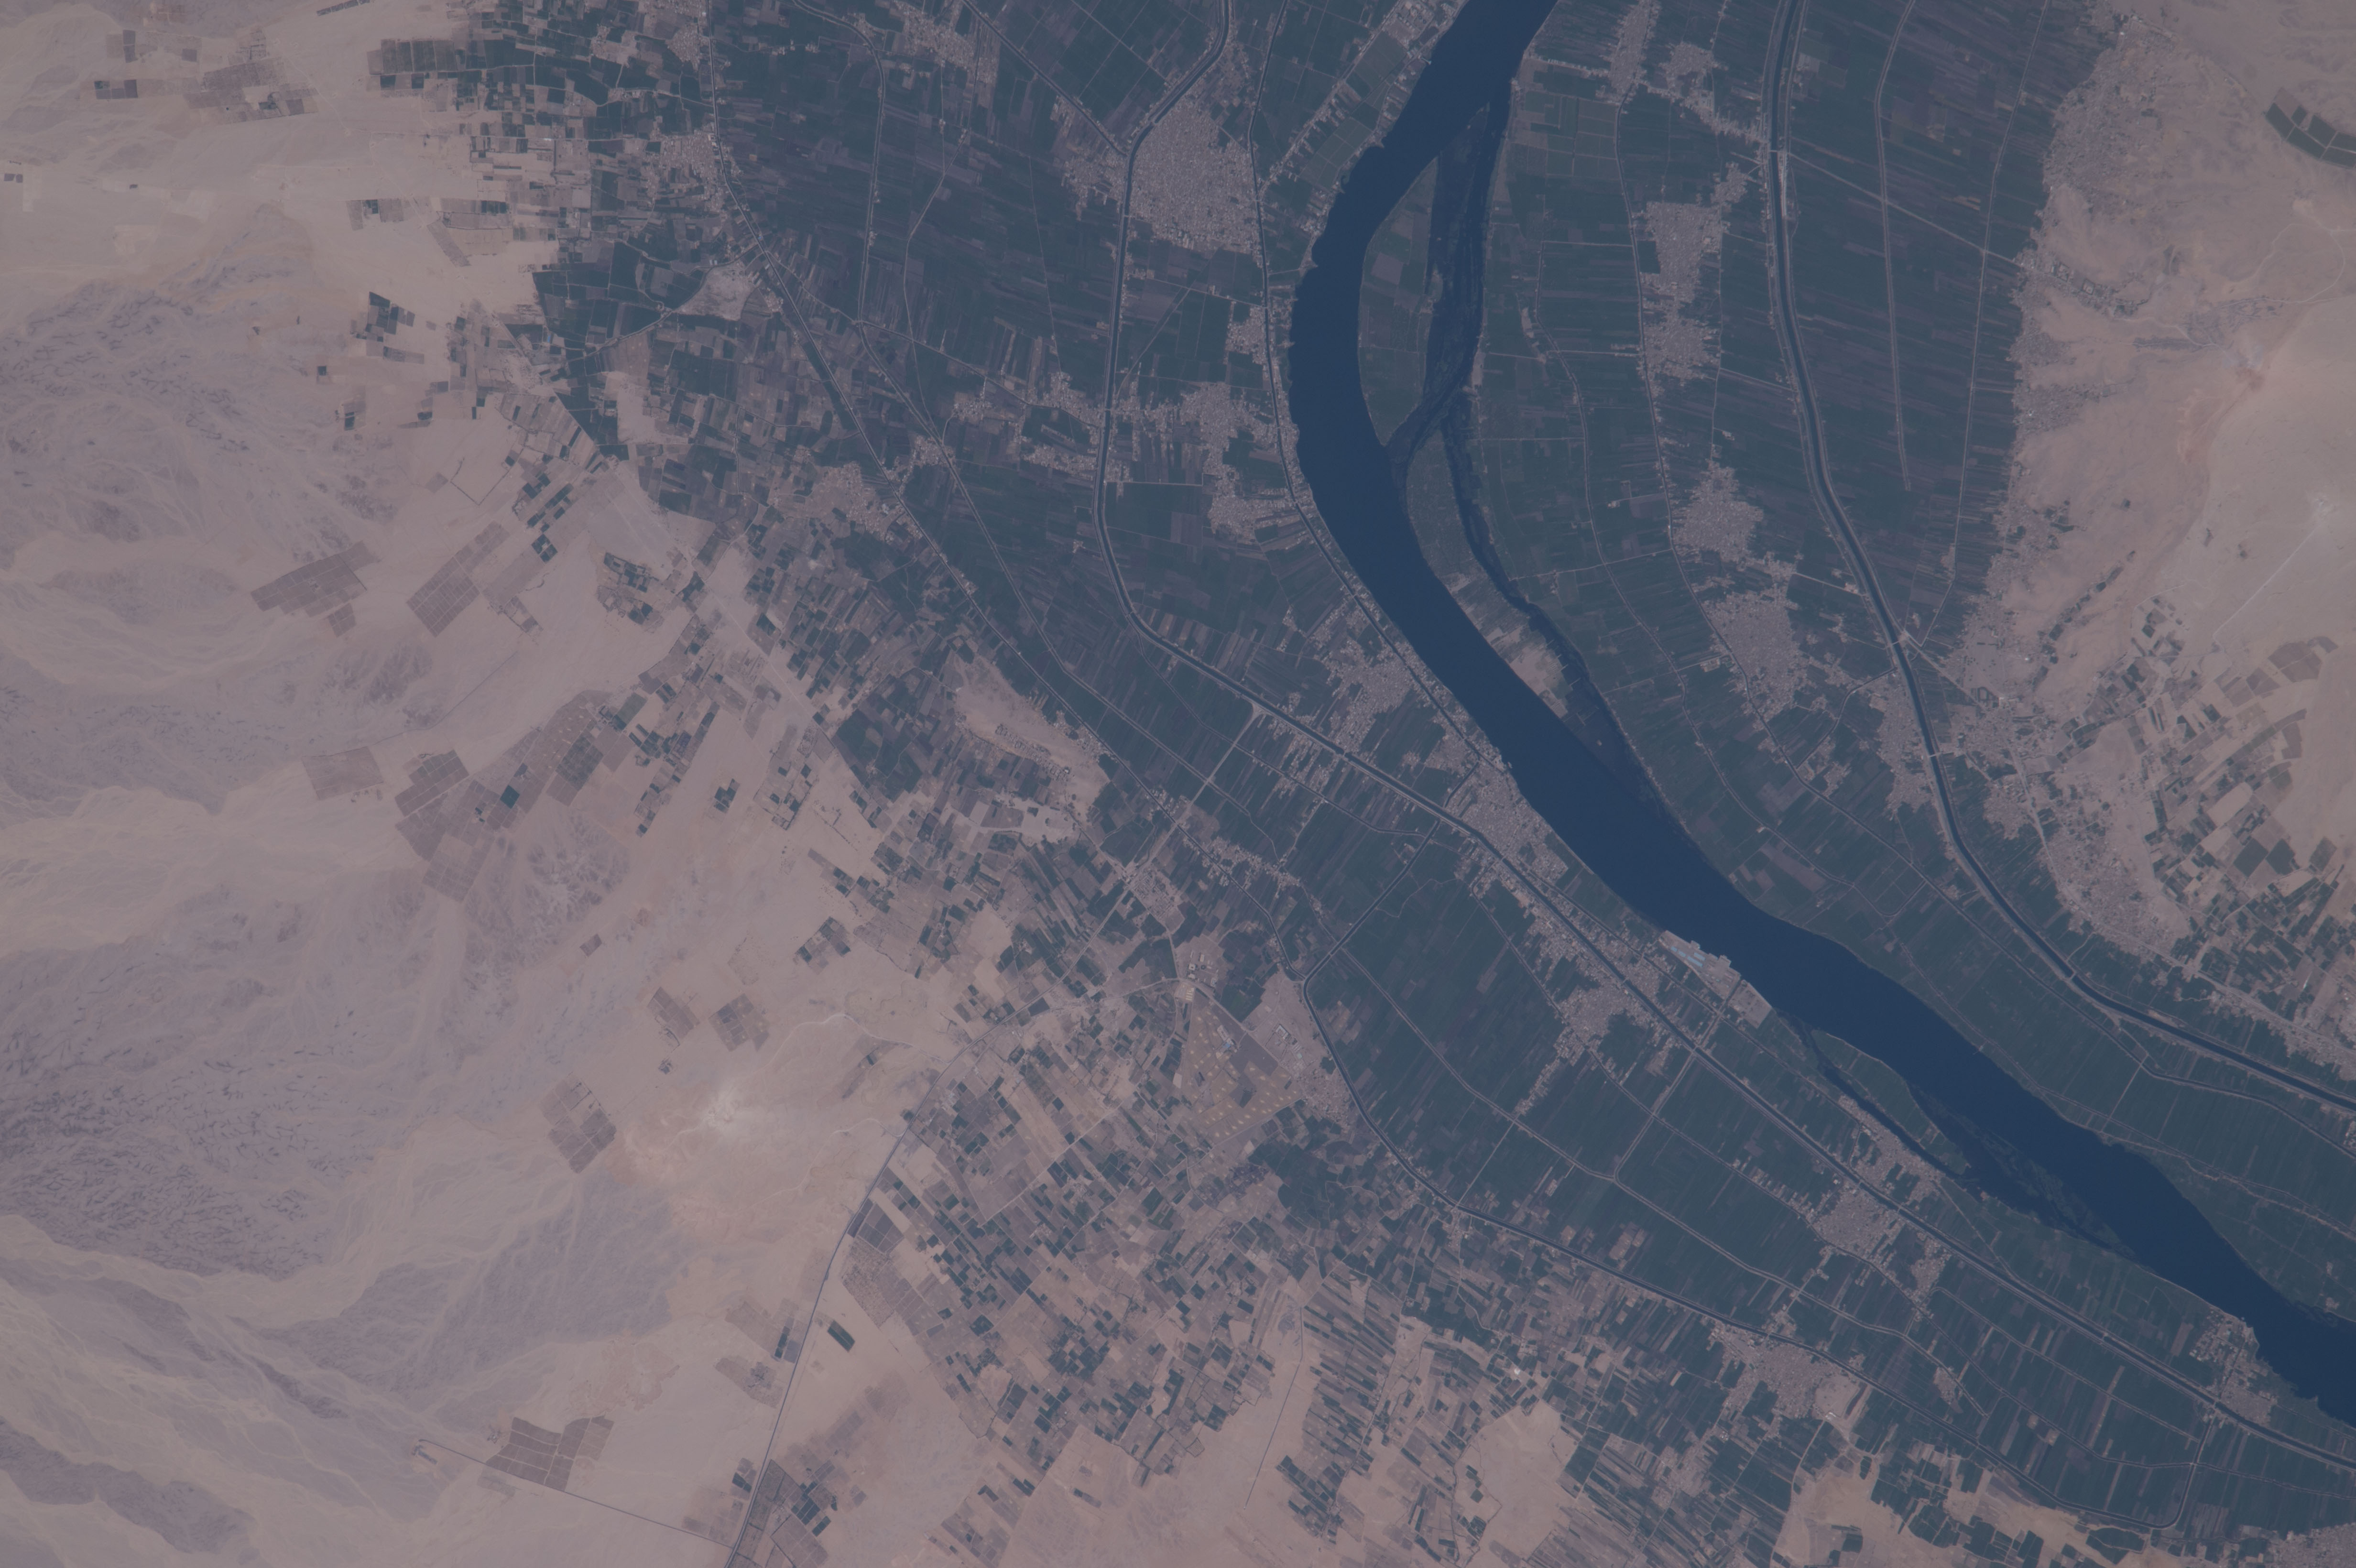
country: EGYPT
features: NILE RIVER, AD DIMUQRAT, AR RIZAYQAT, AL MAHAMID AL BAHARI, AL MAHAMID AL QIBLIYYAH, NAGAA AD DAHIRI
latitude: 25.6
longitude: 32.5
